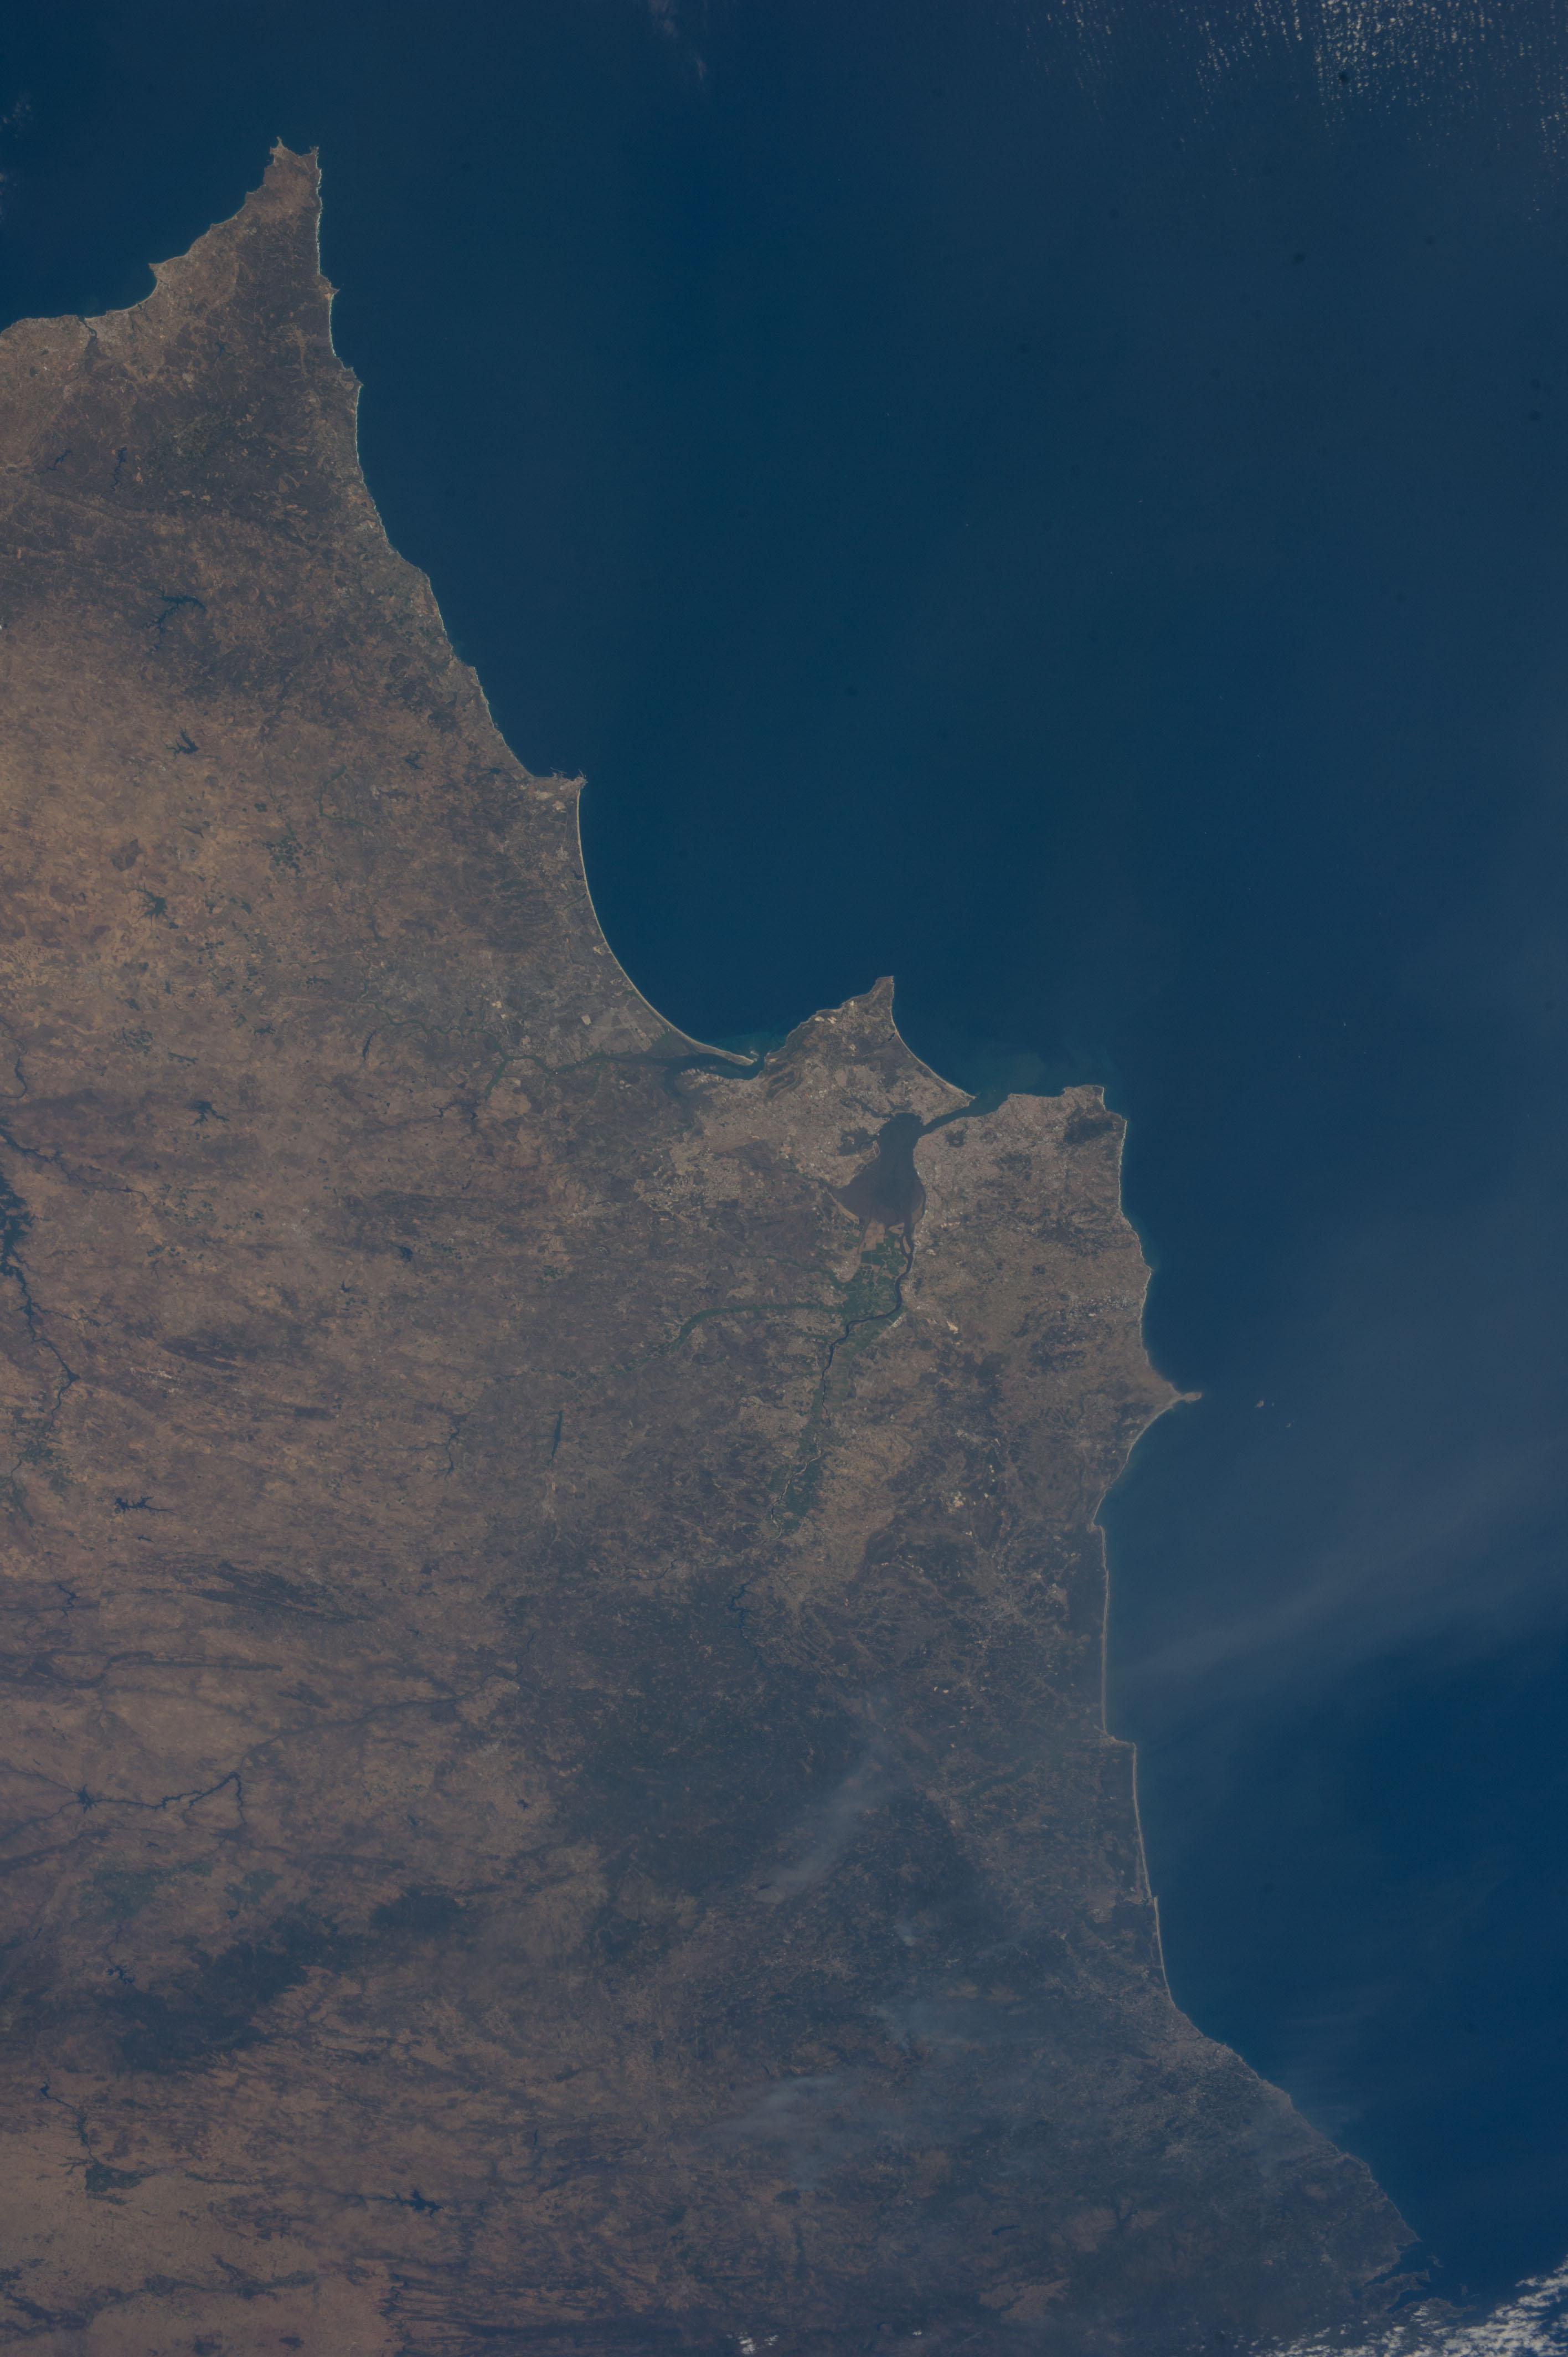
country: PORTUGAL
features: TAGUS RIVER, LISBON, SETUBAL MUNICIPALY, ATLANTIC OCEAN
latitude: 38.7
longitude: -8.9
